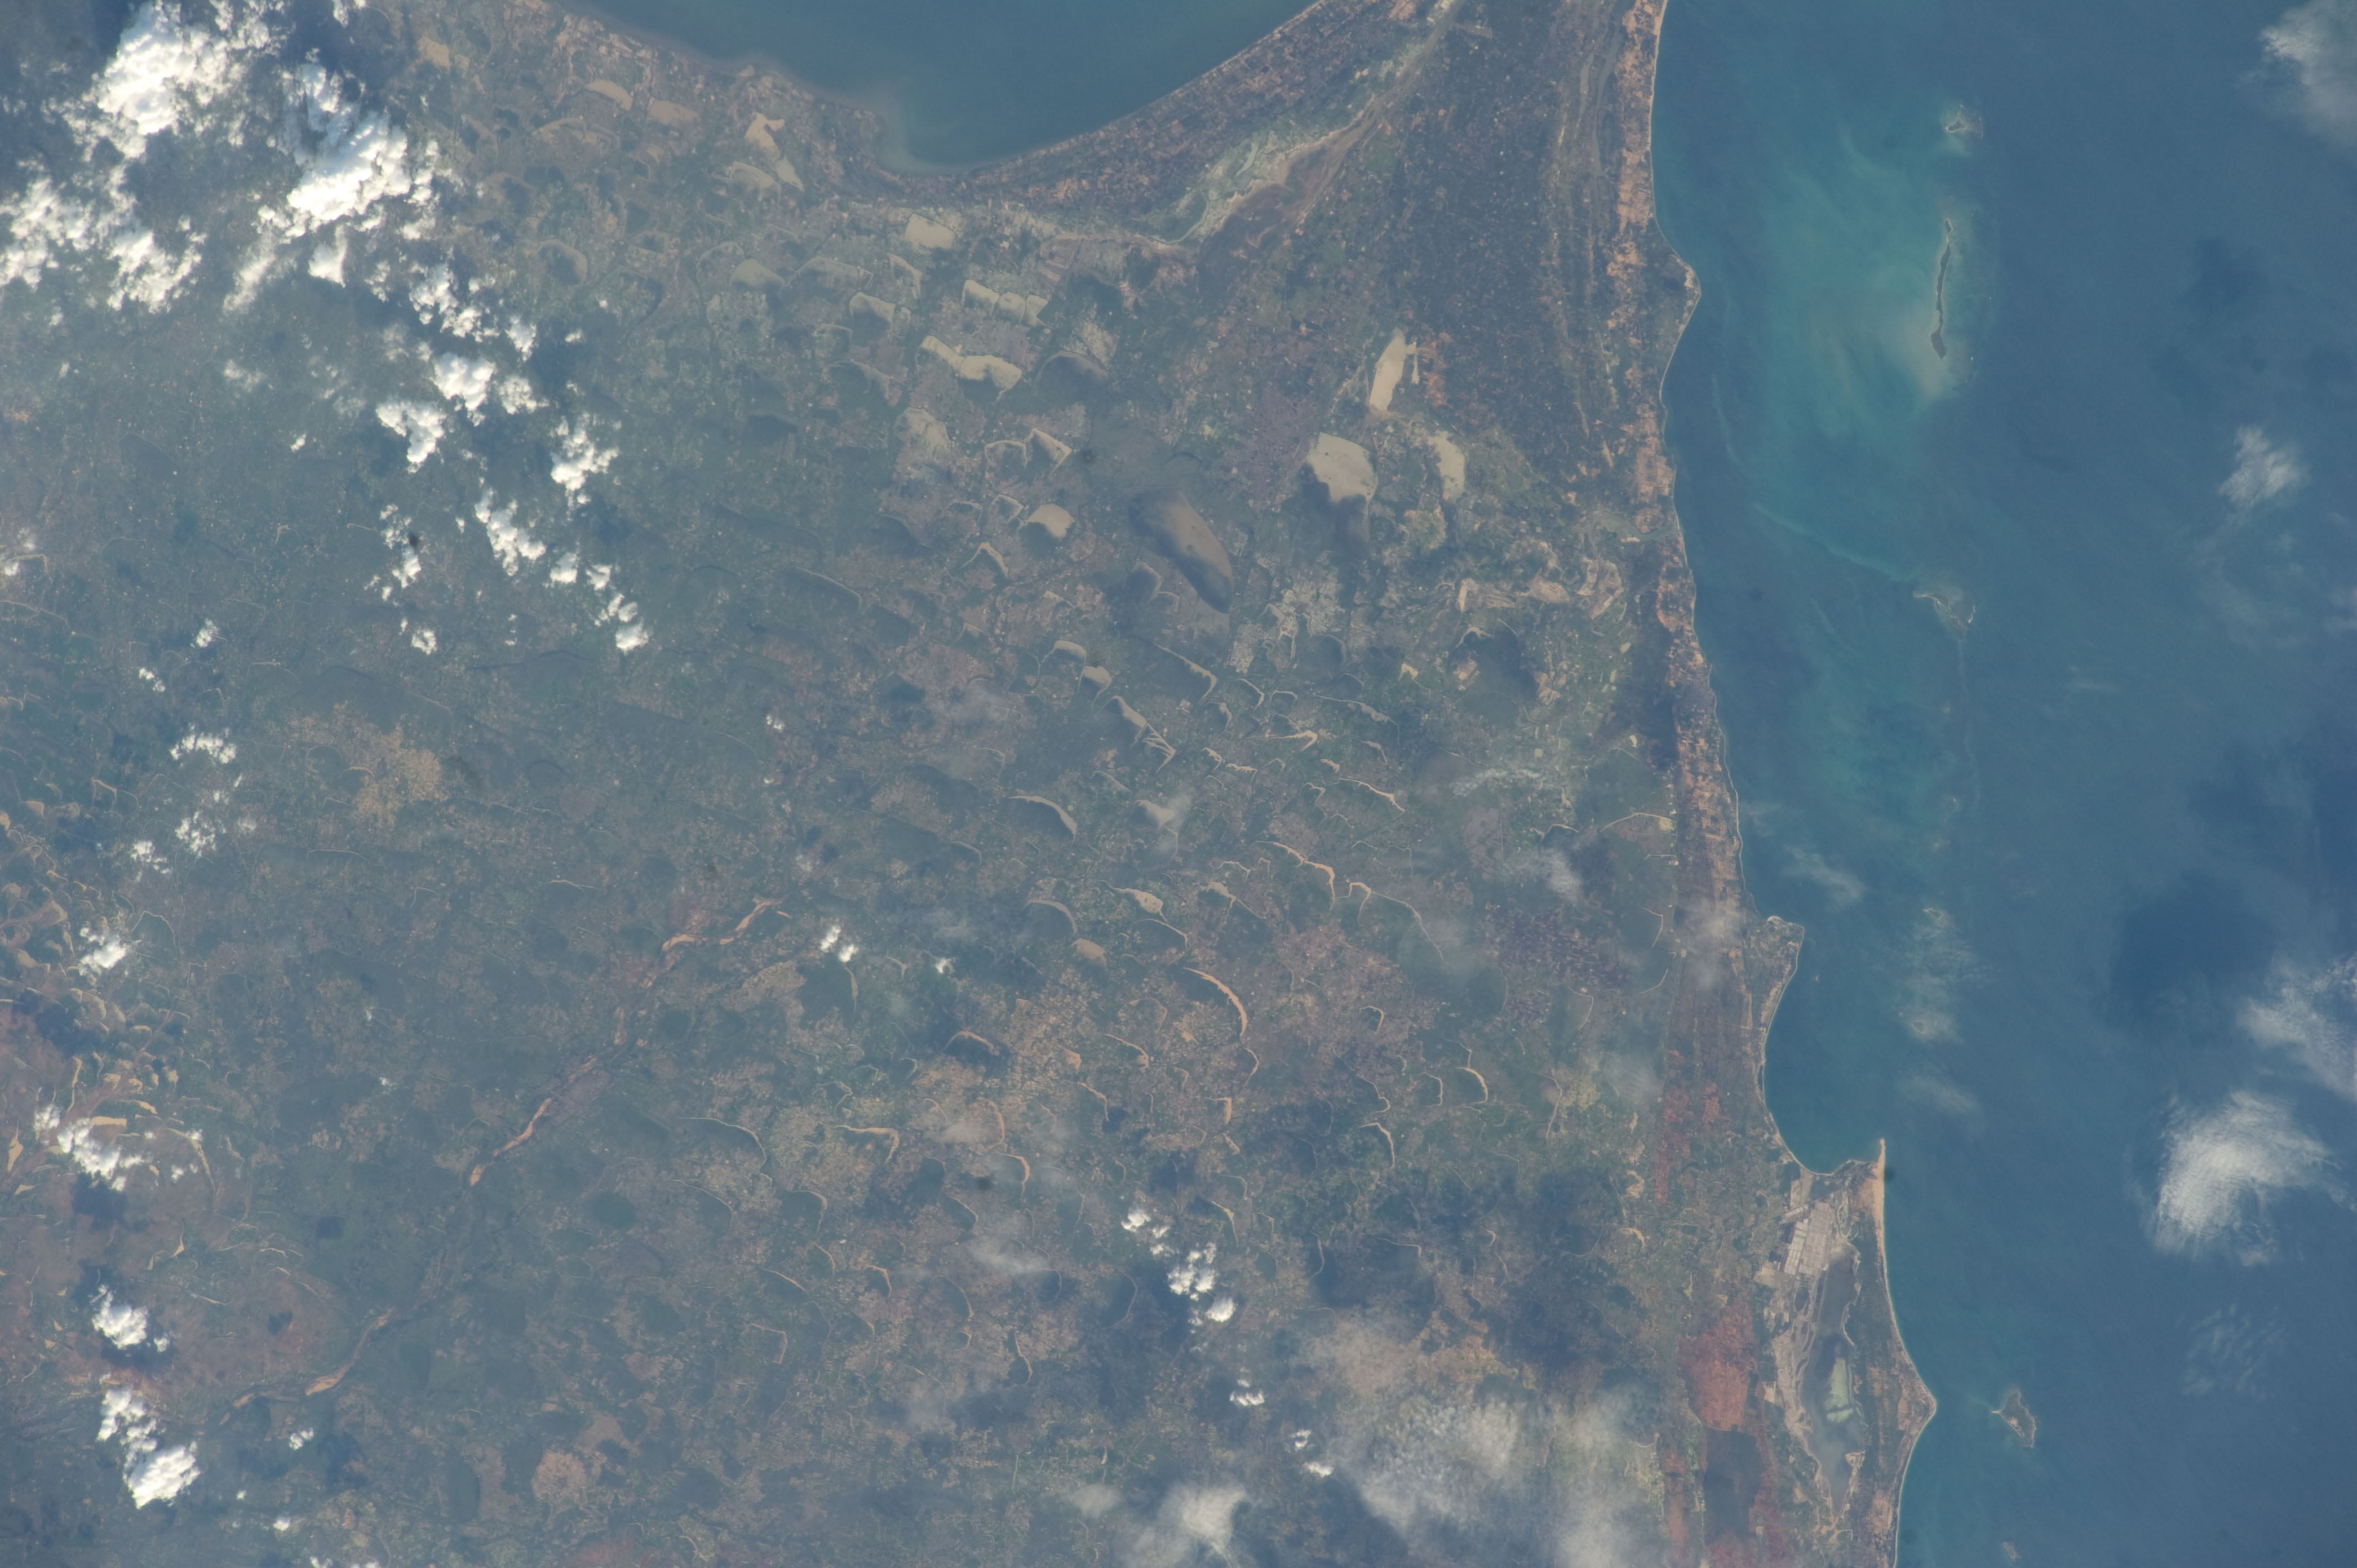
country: INDIA
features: O.
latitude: 9.4
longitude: 78.7
